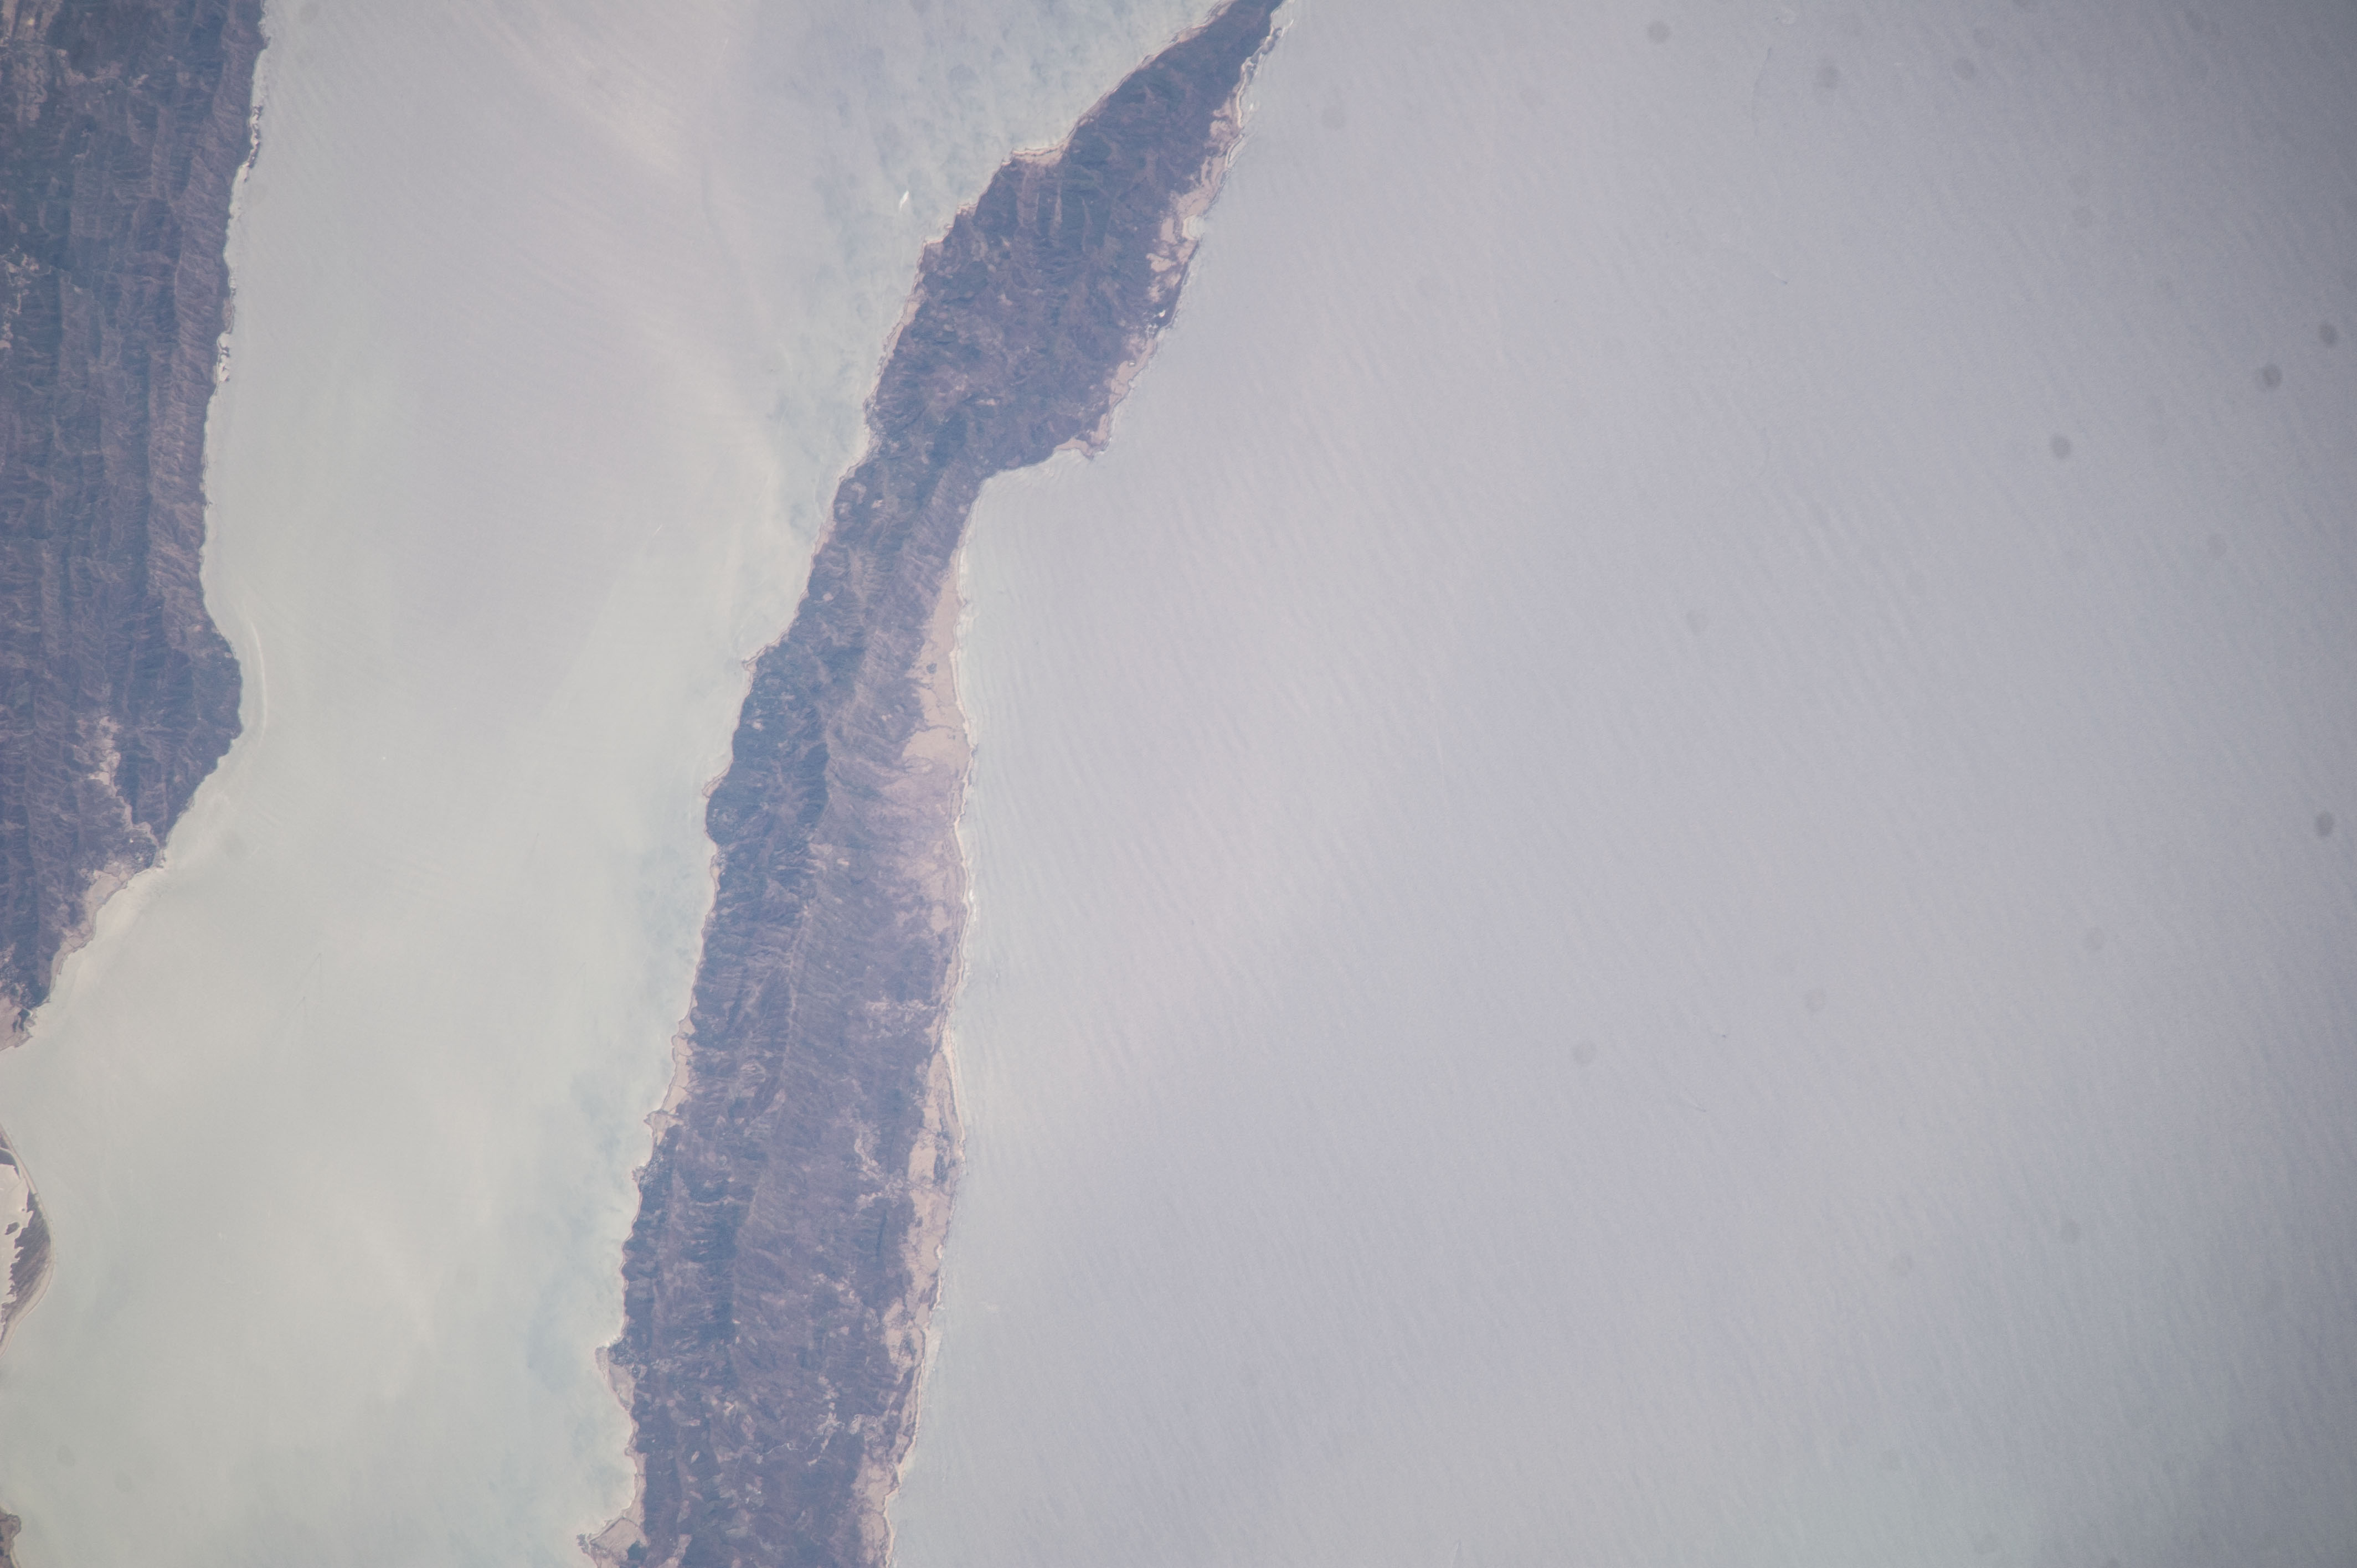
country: MYANMAR (BURMA)
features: MYENGU I., HILLS, FOR., BAY OF BENGAL, WAVES, RESEACH STRAIT
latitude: 19.9
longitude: 93.0
